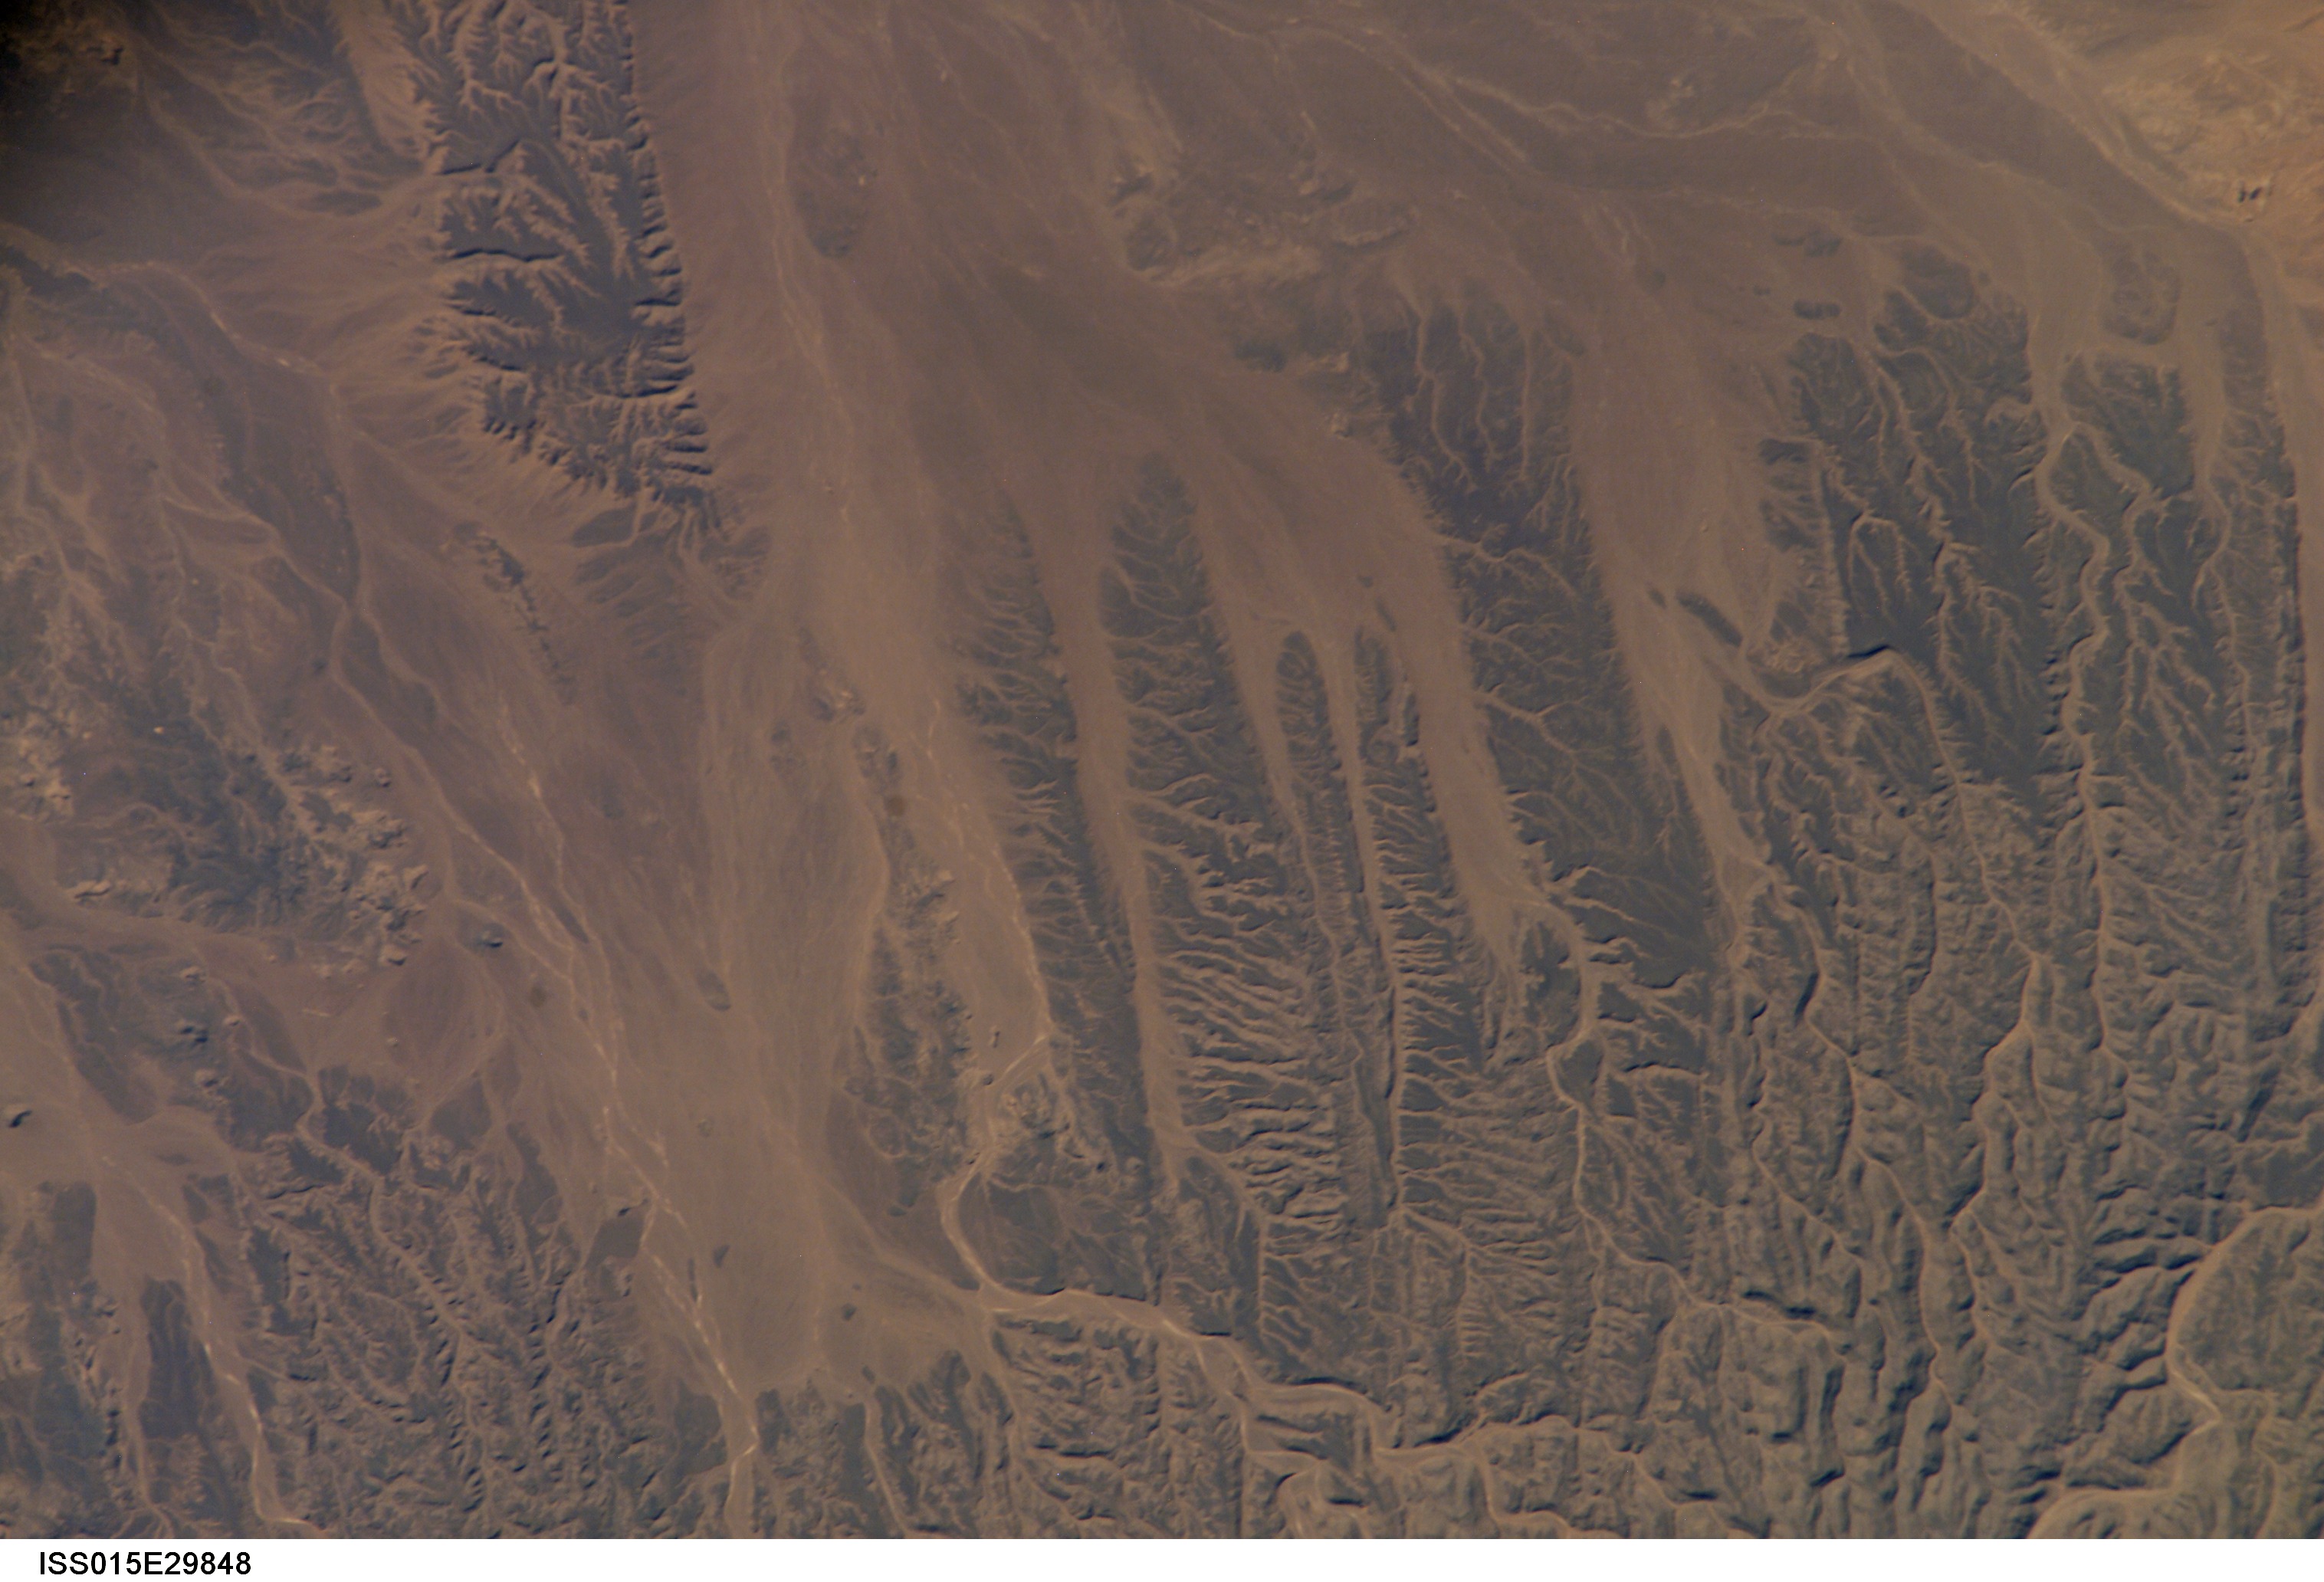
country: LIBYA
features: RAVINES, DISSECTED PLATEAU
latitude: 25.6
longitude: 23.6
